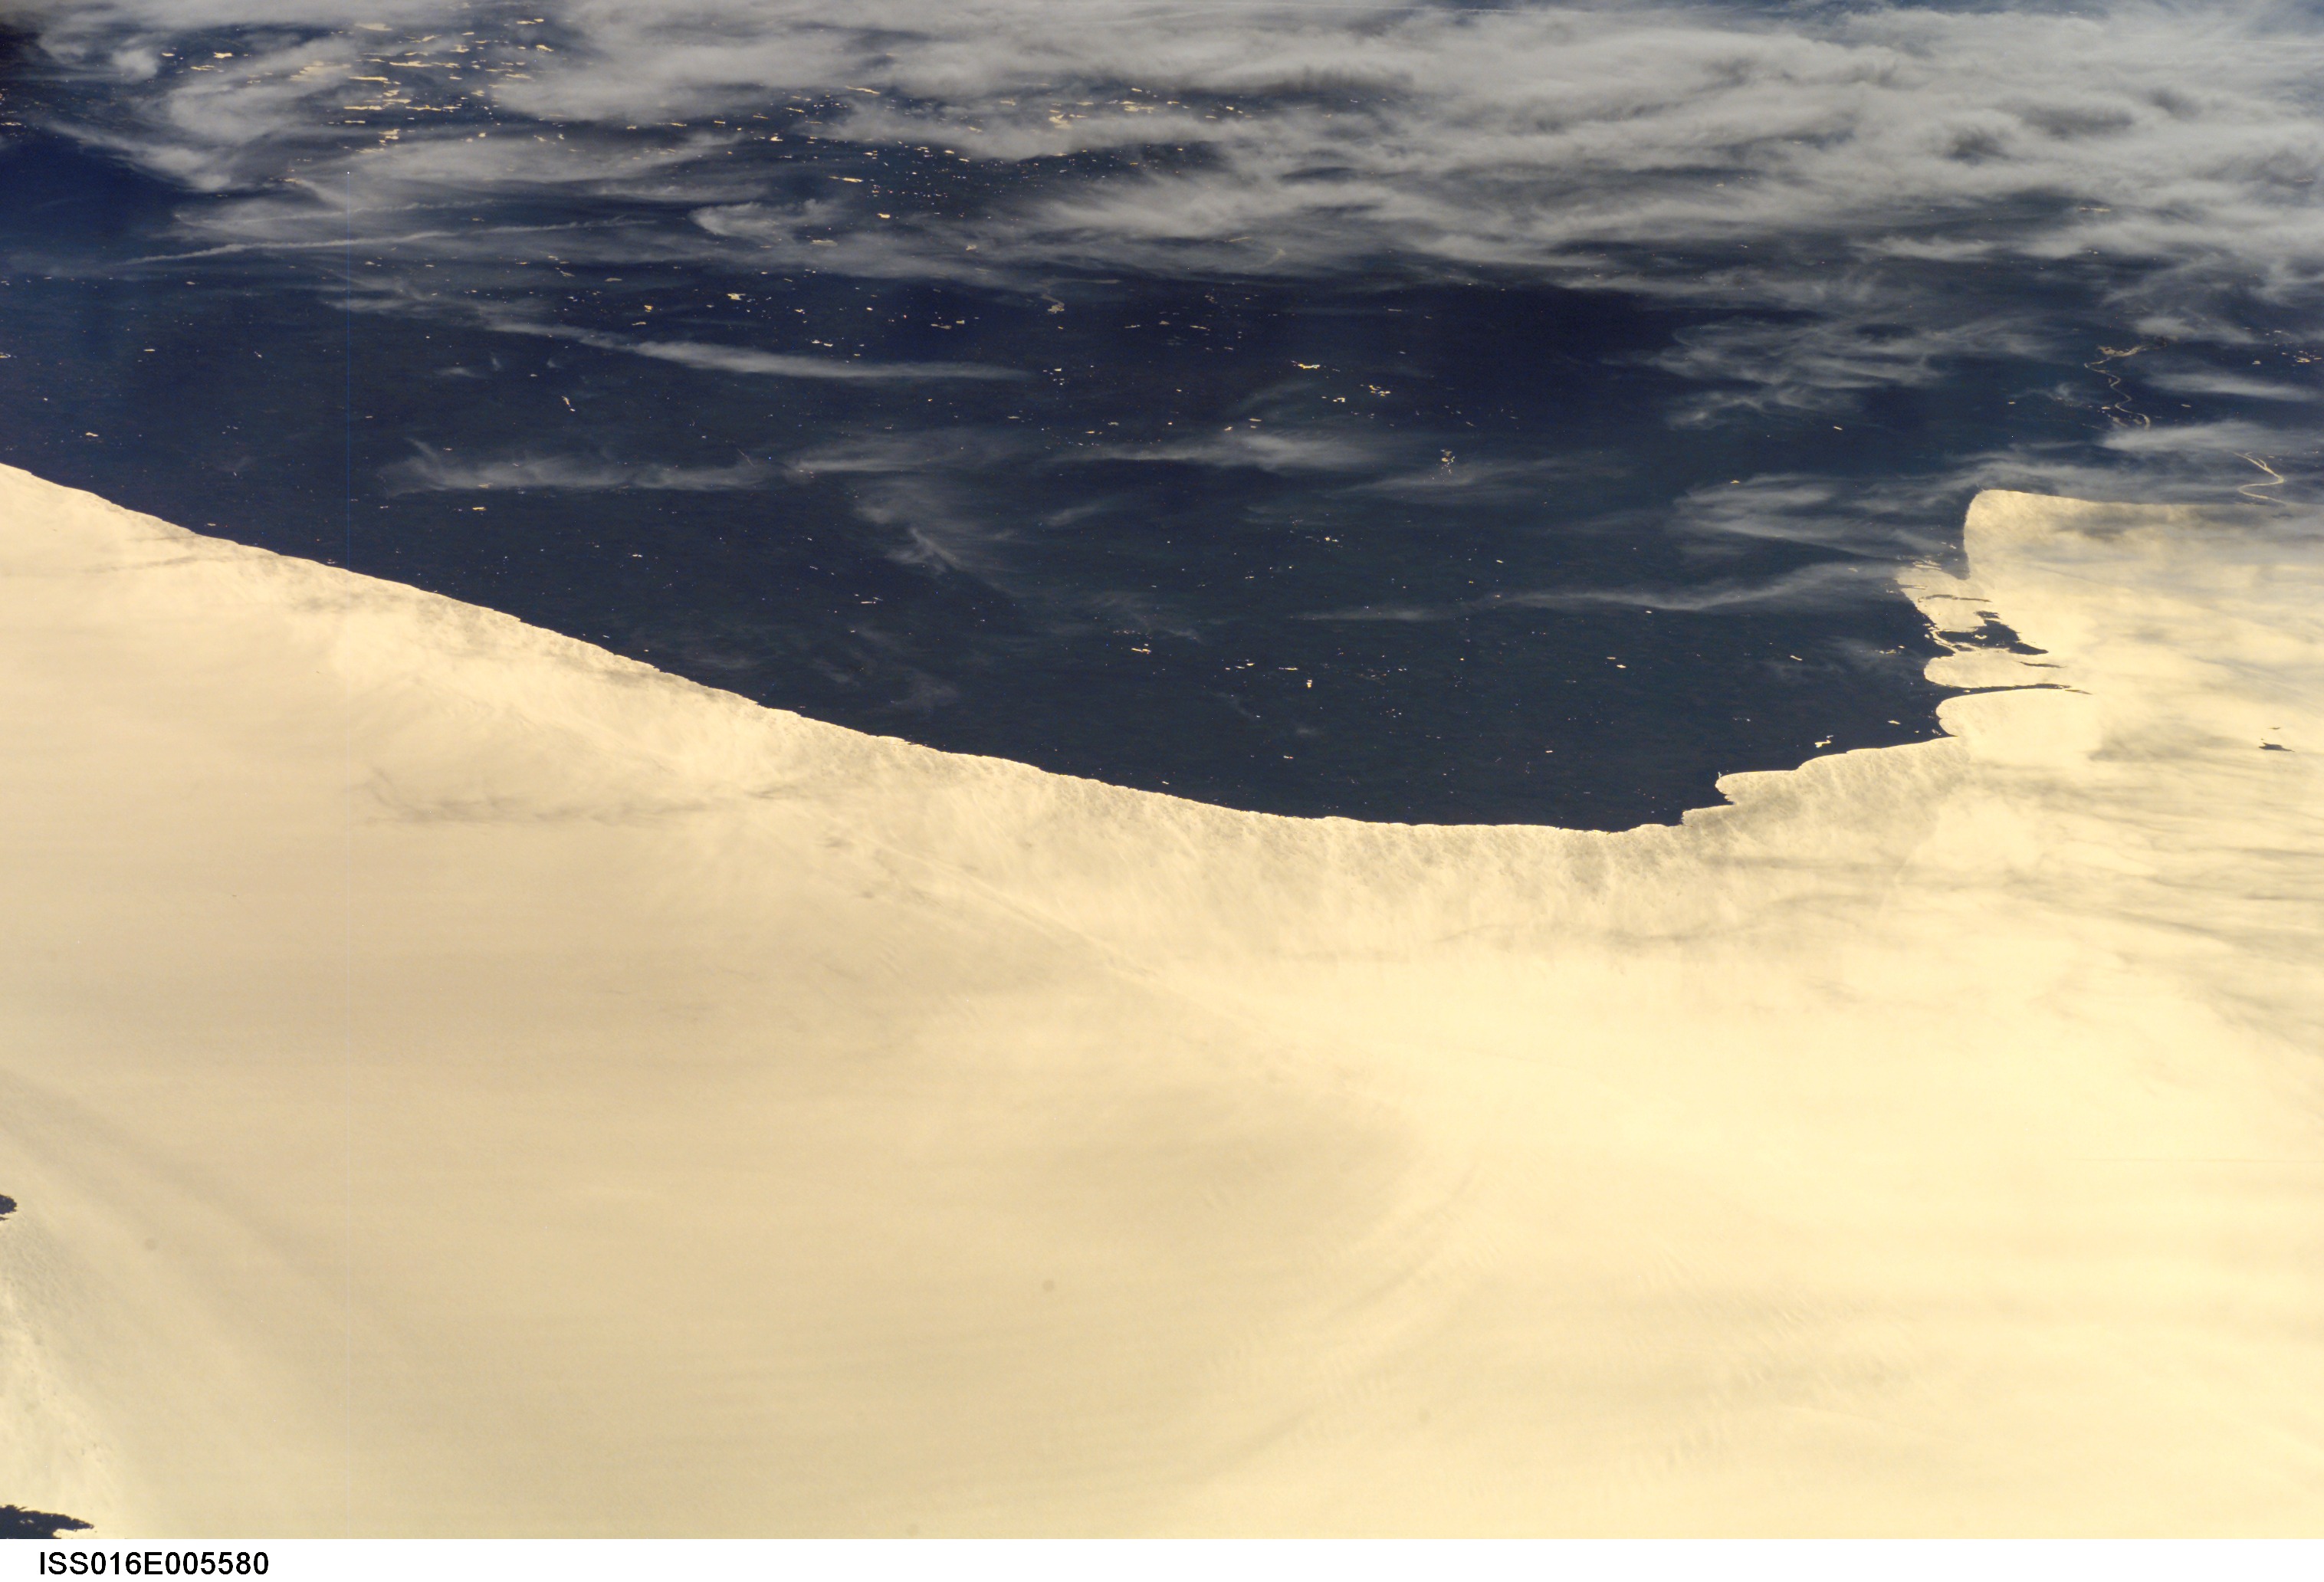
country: USA-MICHIGAN
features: L. HURON, GLINT, PT. AUX BARQUES
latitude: 44.0
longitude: -83.0
